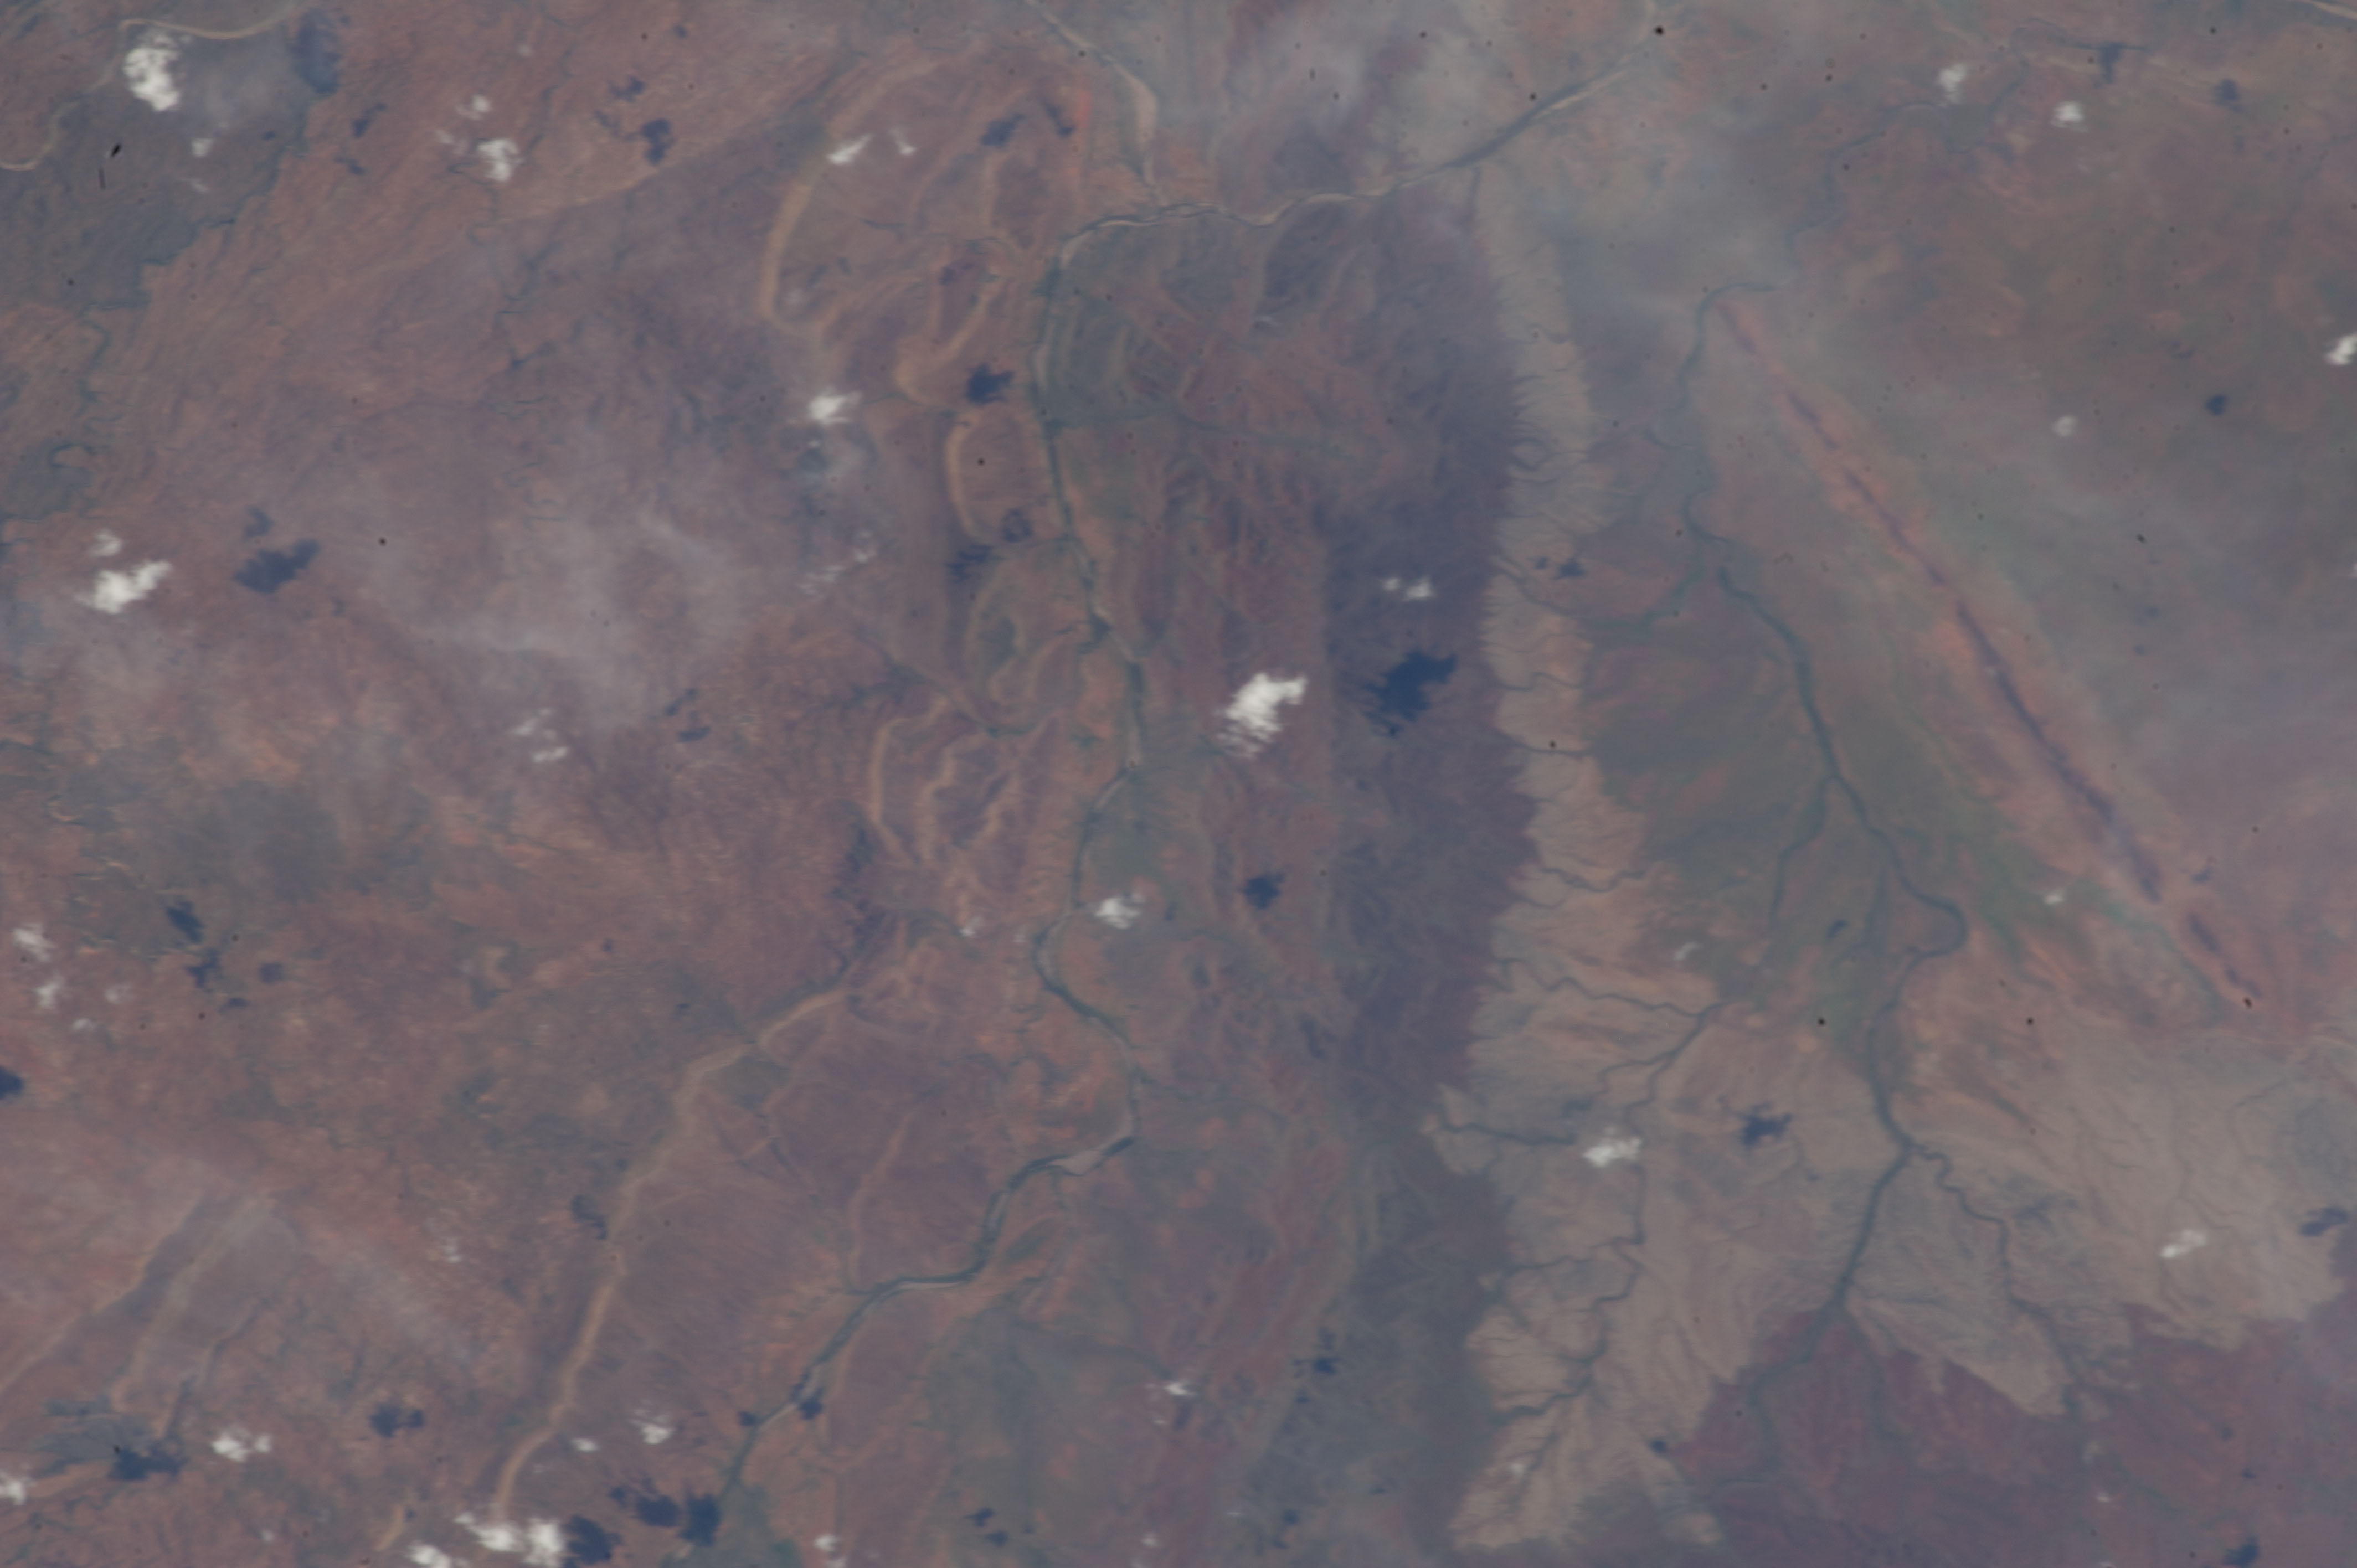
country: AUSTRALIA-WA
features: ELVIRE RIVER, TURNER RIVER, PANTON RIVER, DISSECTED PLATEAU, RIDGE, RAVINES
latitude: -18.0
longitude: 128.0
